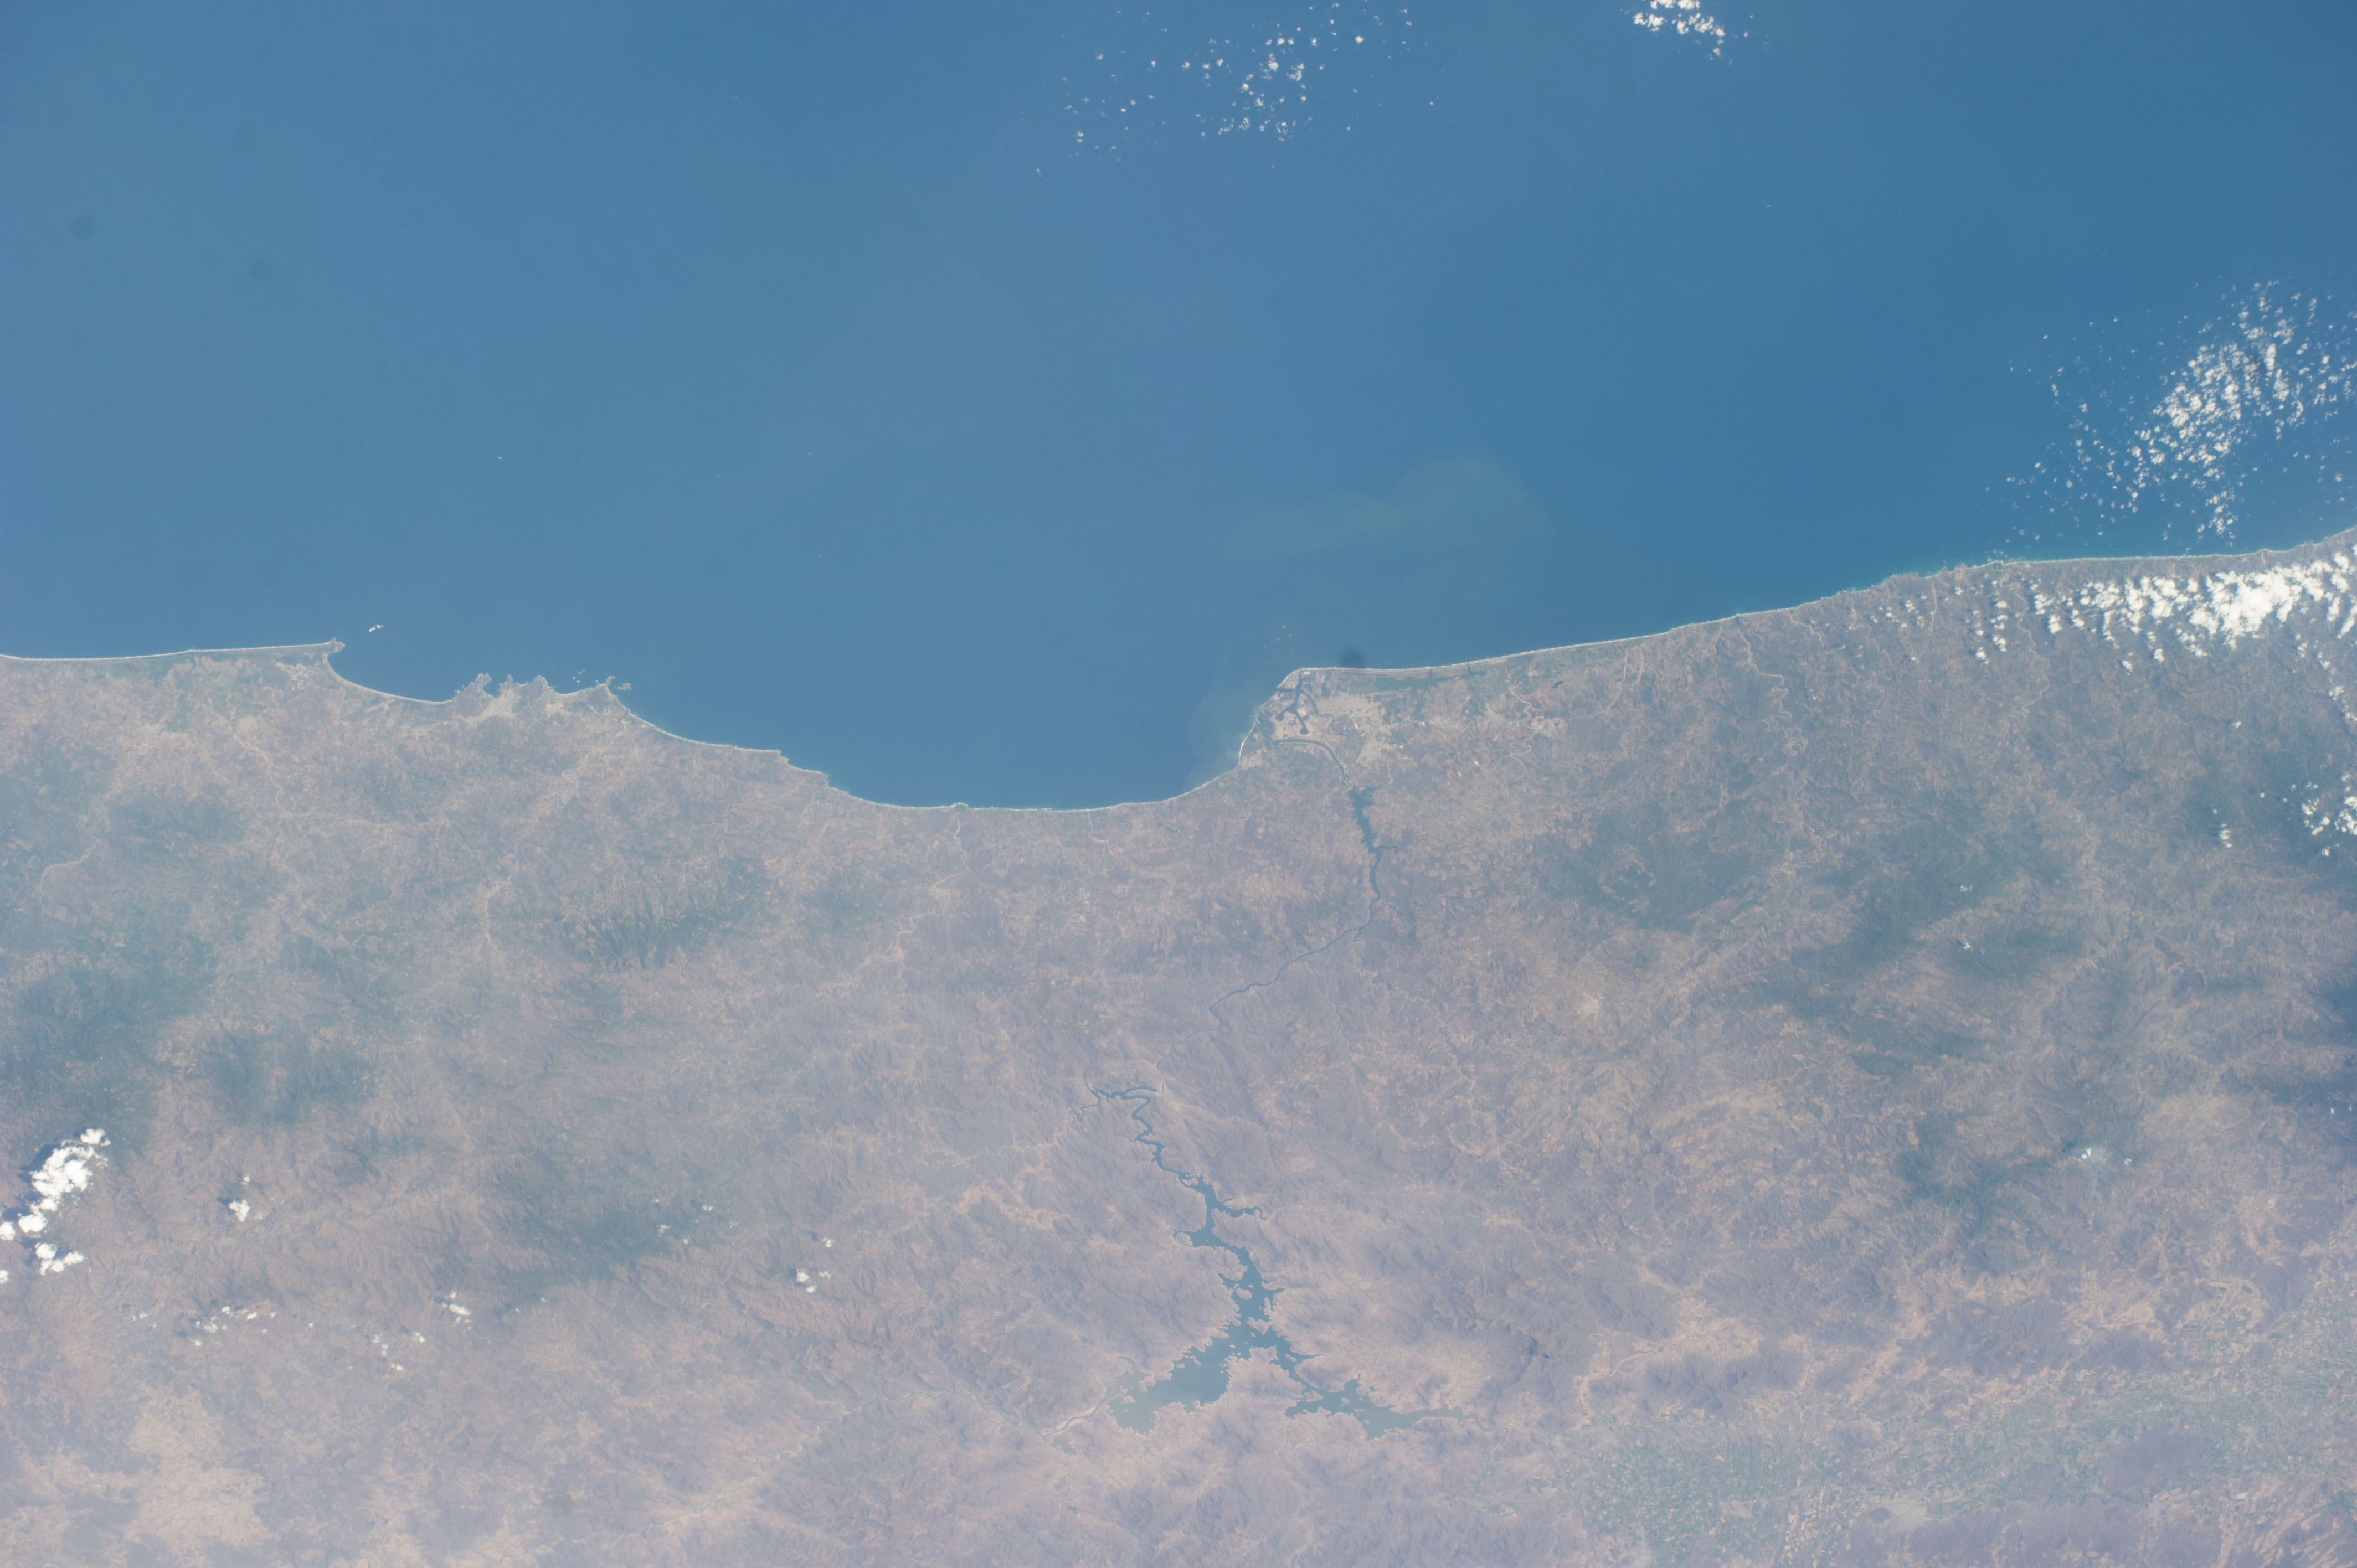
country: MEXICO
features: LAZARO CARDENAS CITY, MEXICO, GUERRERO, COASTLINE
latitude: 18.0
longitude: -102.0
